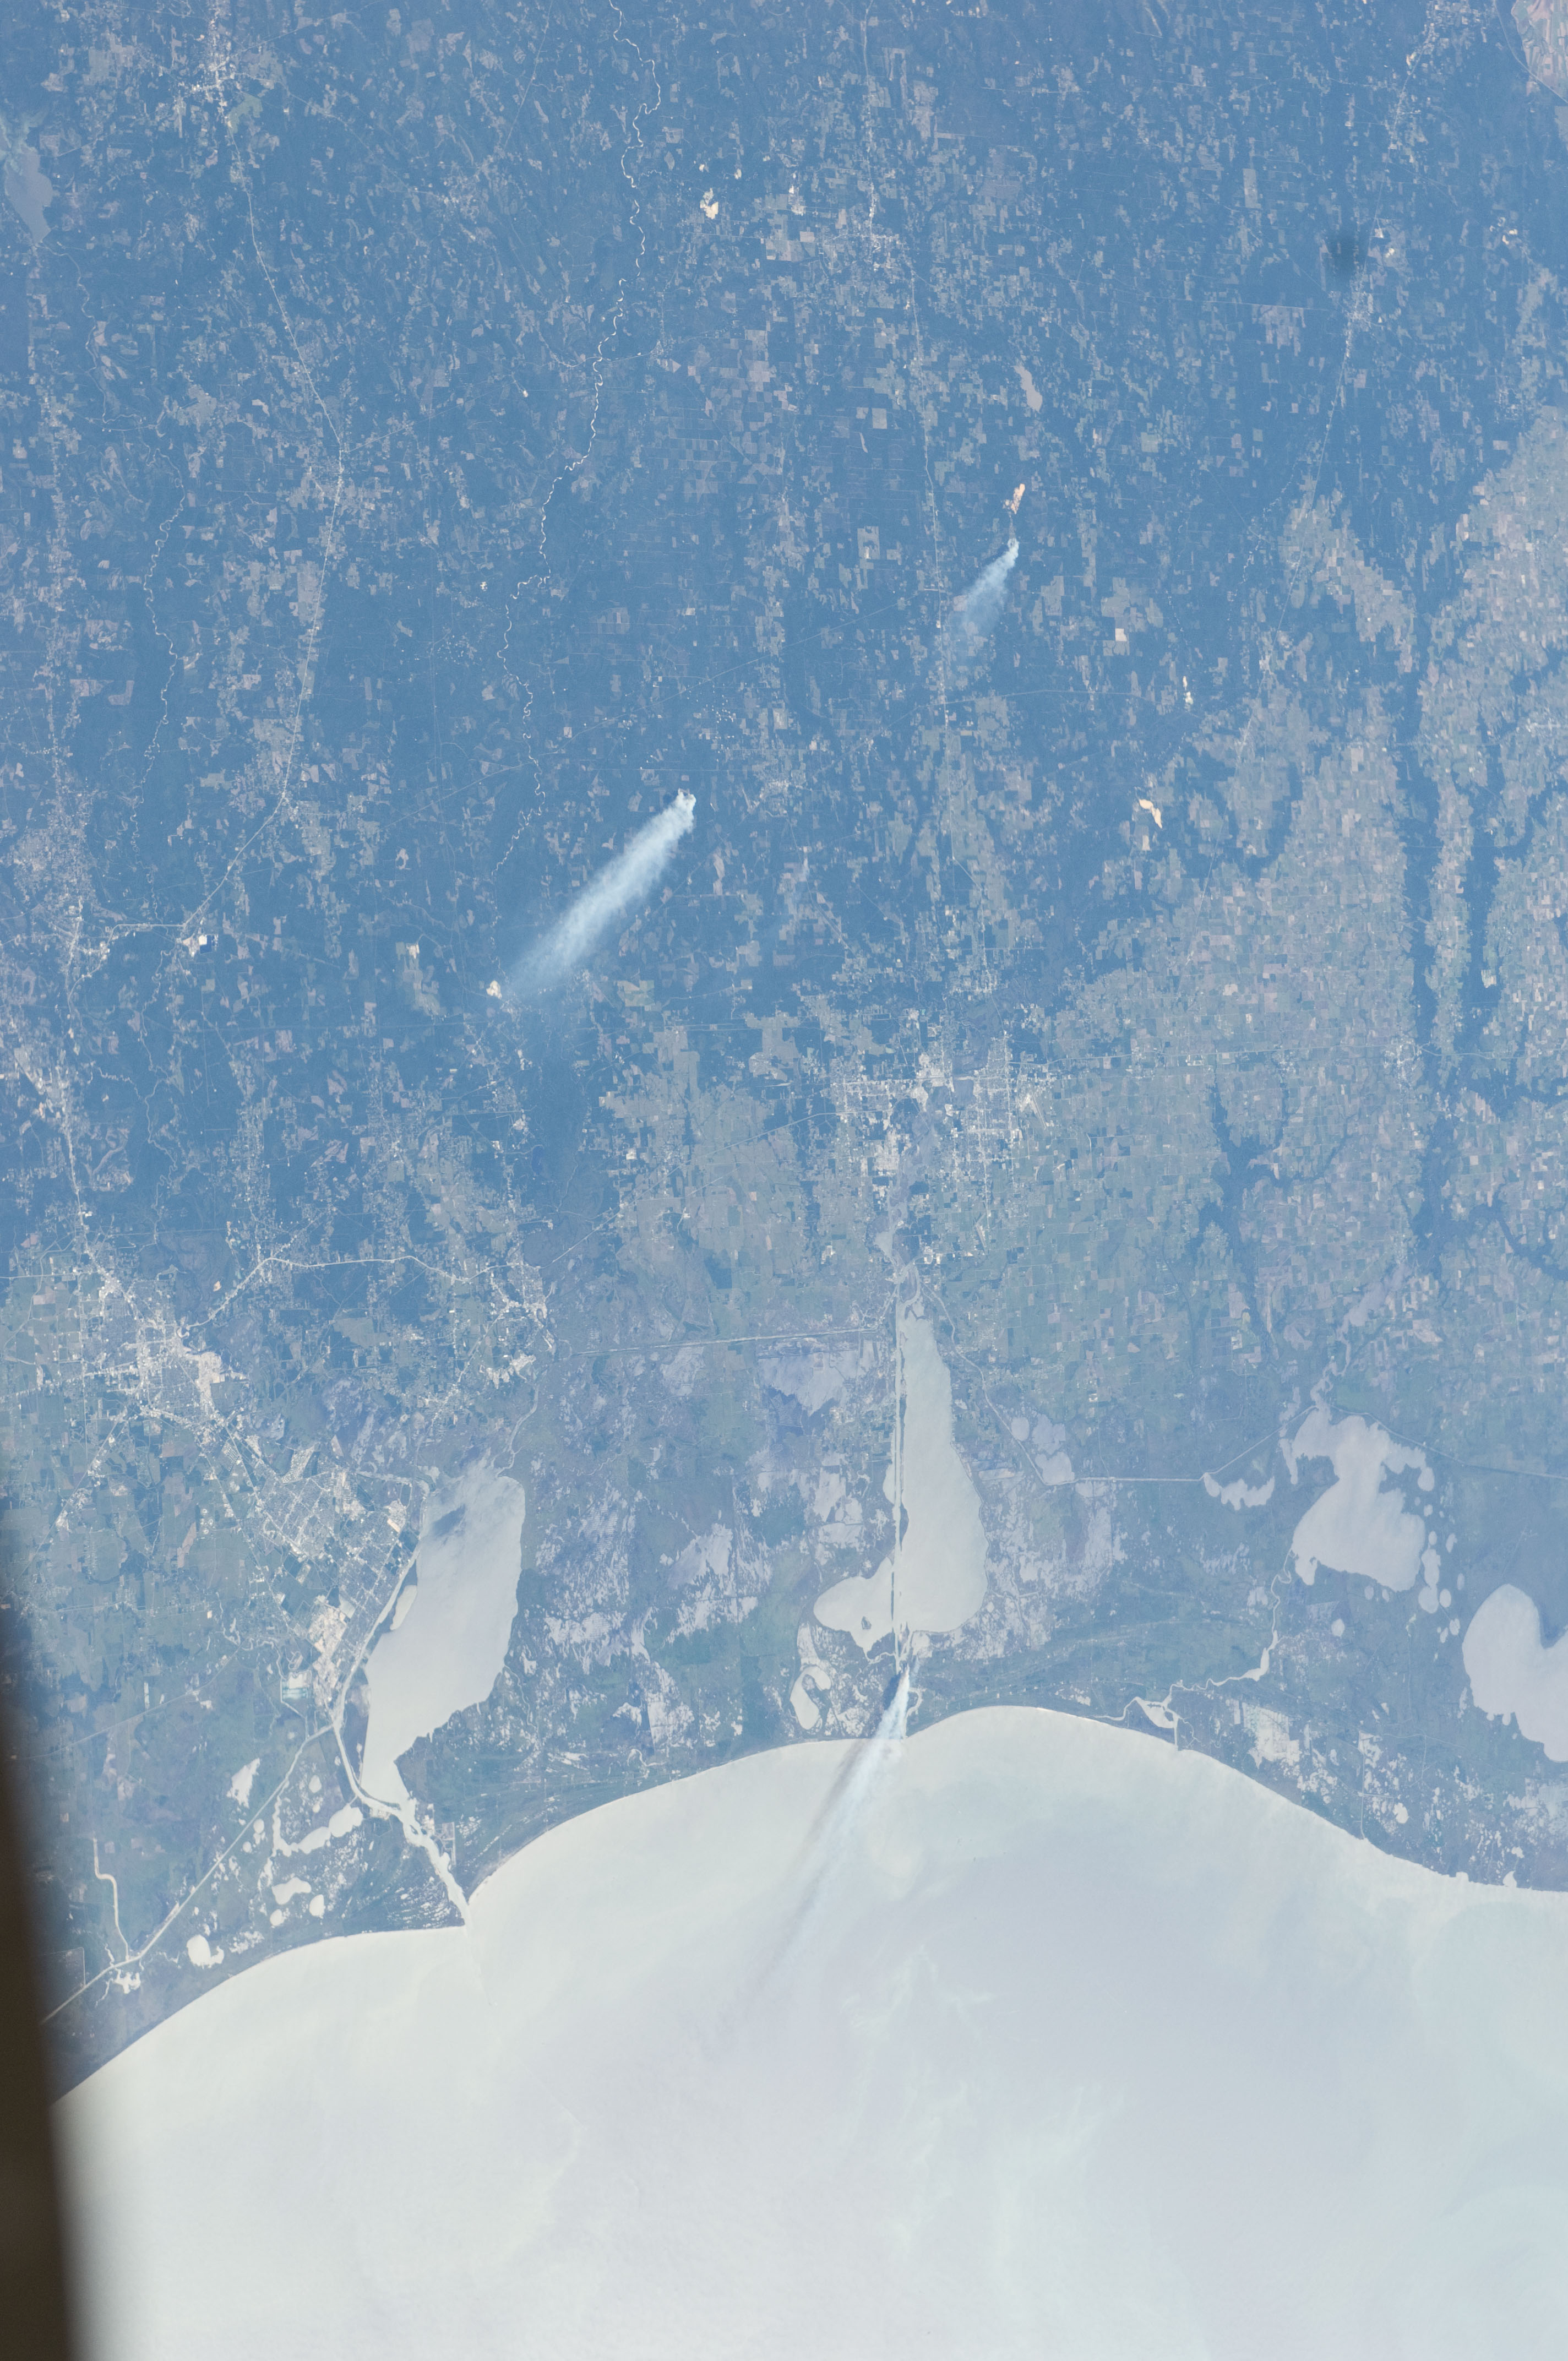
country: USA-LOUISIANA
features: CALCASIEU L., LAKE CHARLES, BEAUMONT, SMOKE PLUMES, FOR., COAST, LAKES
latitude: 30.0
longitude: -93.0
